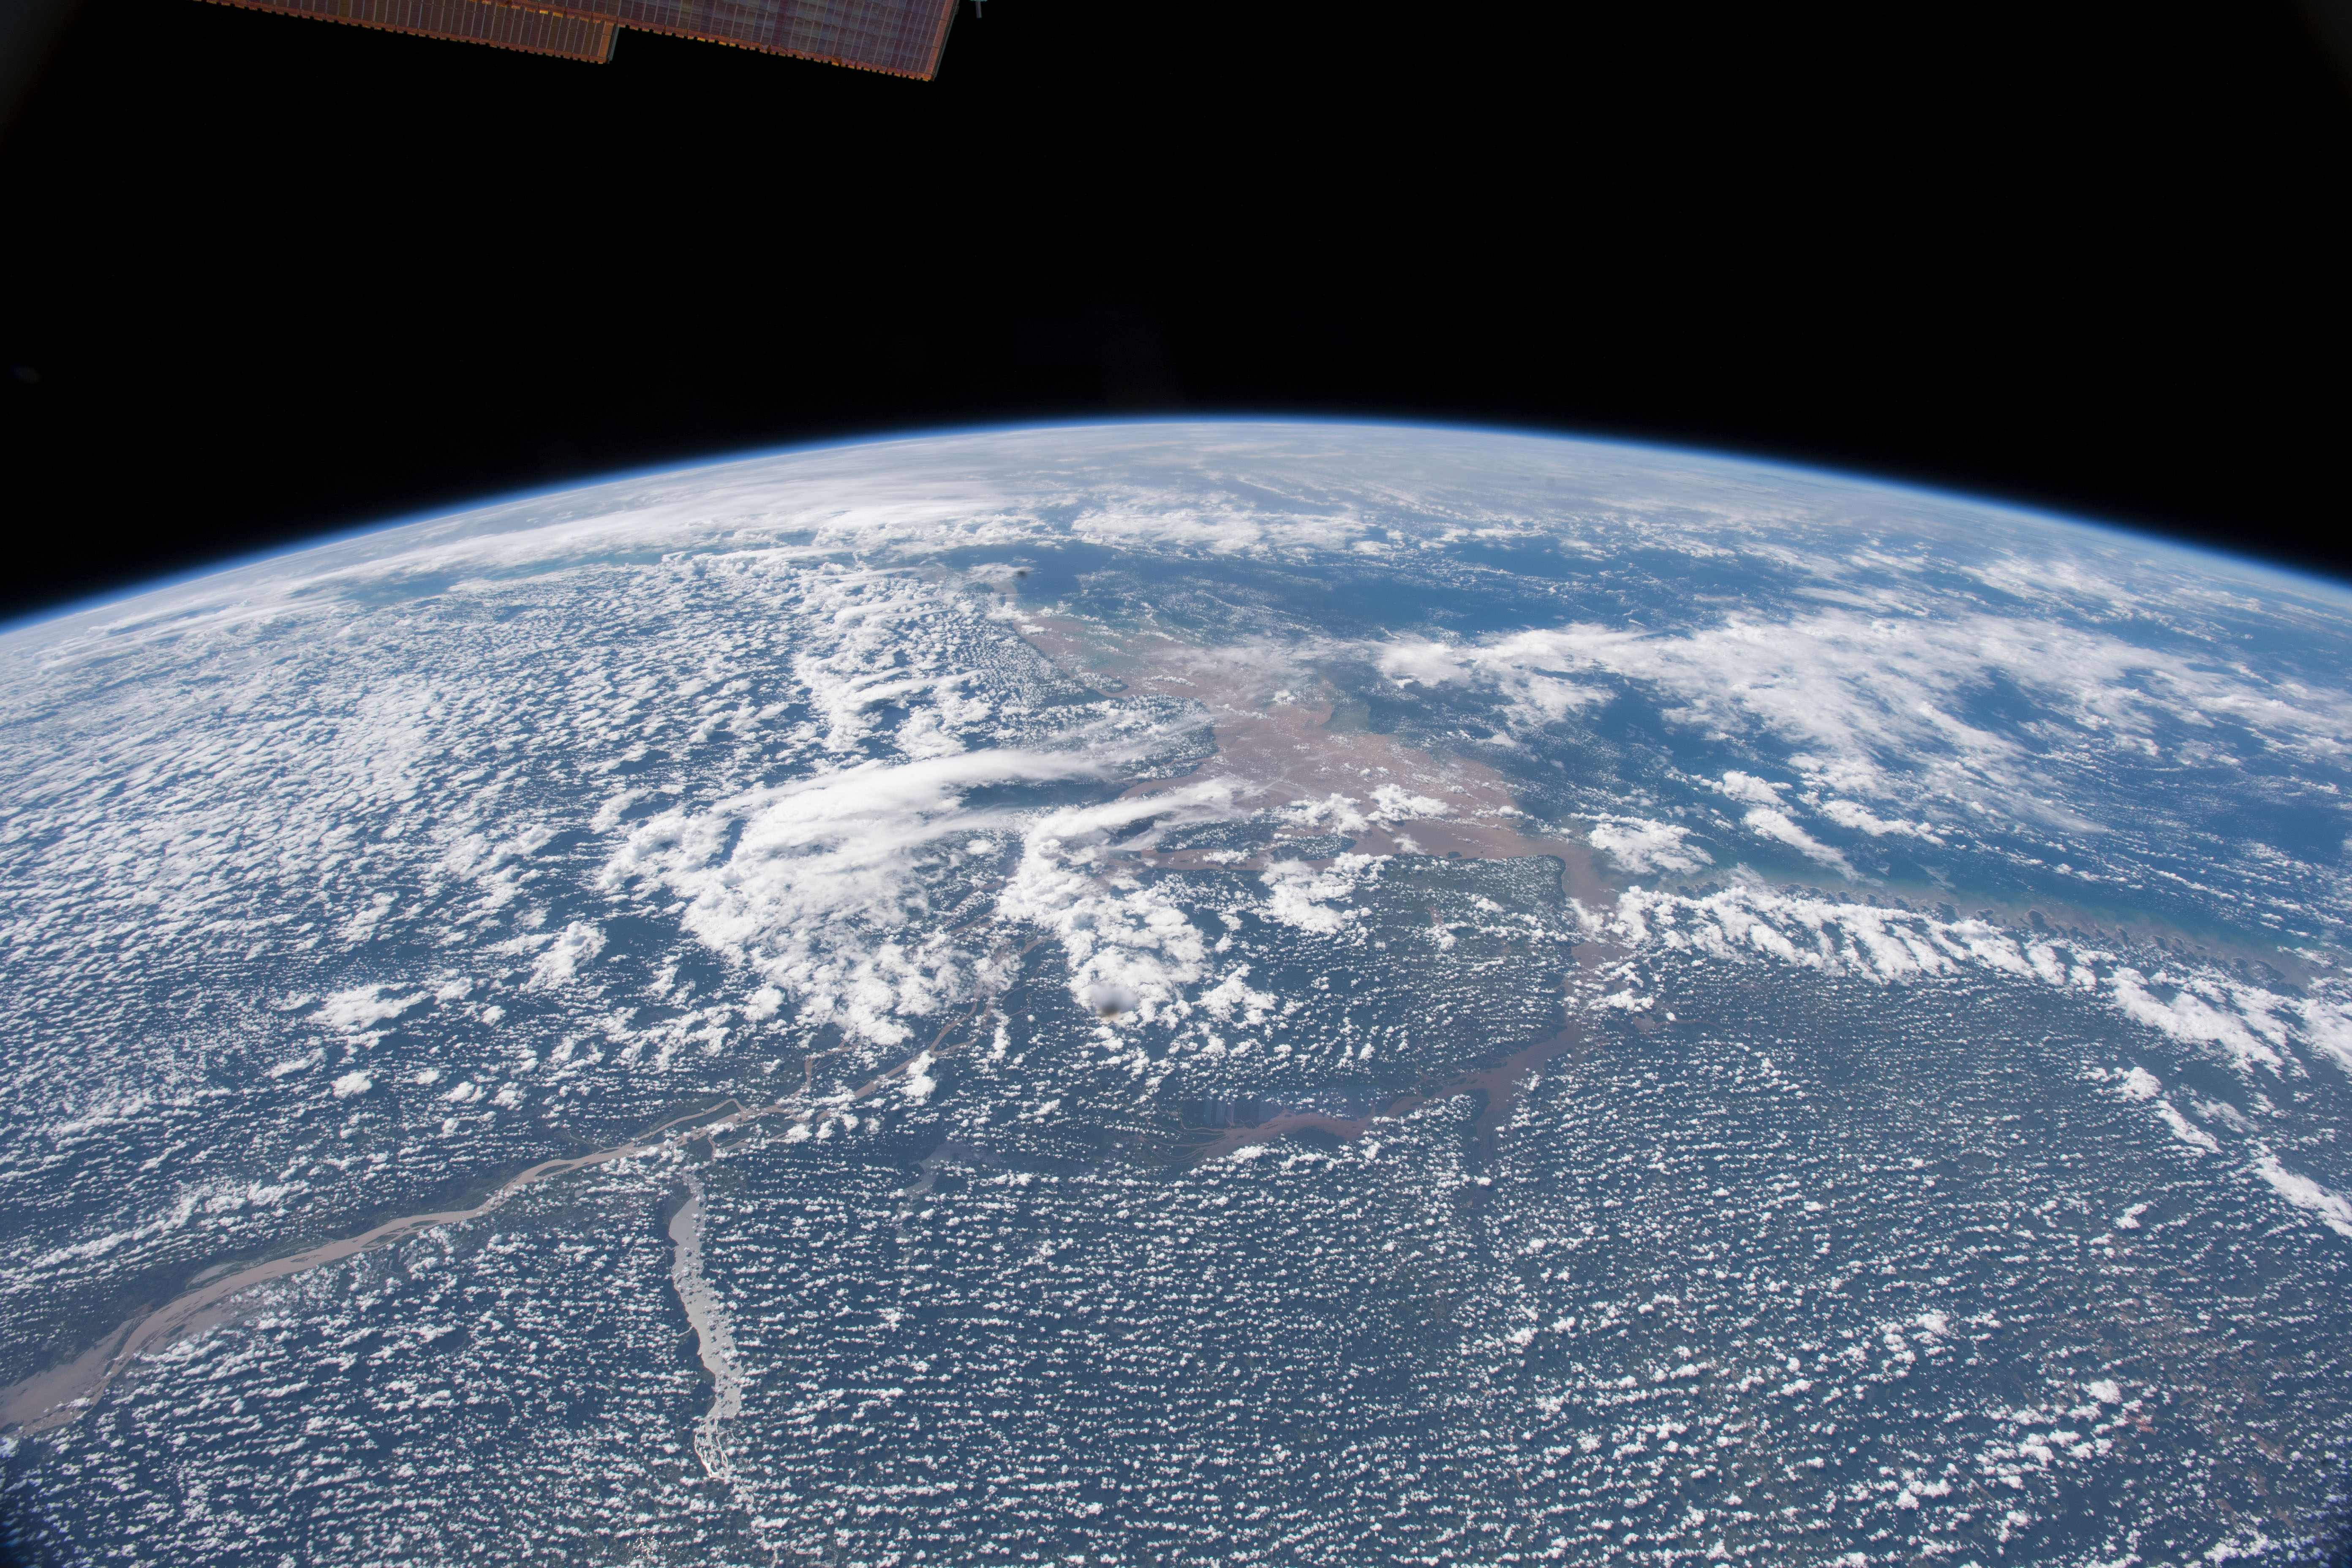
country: BRAZIL
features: AMAZON RIVER, URARIA LAKE, AMAZON RAINFOREST, EARTH LIMB
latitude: -0.1
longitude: -51.0
